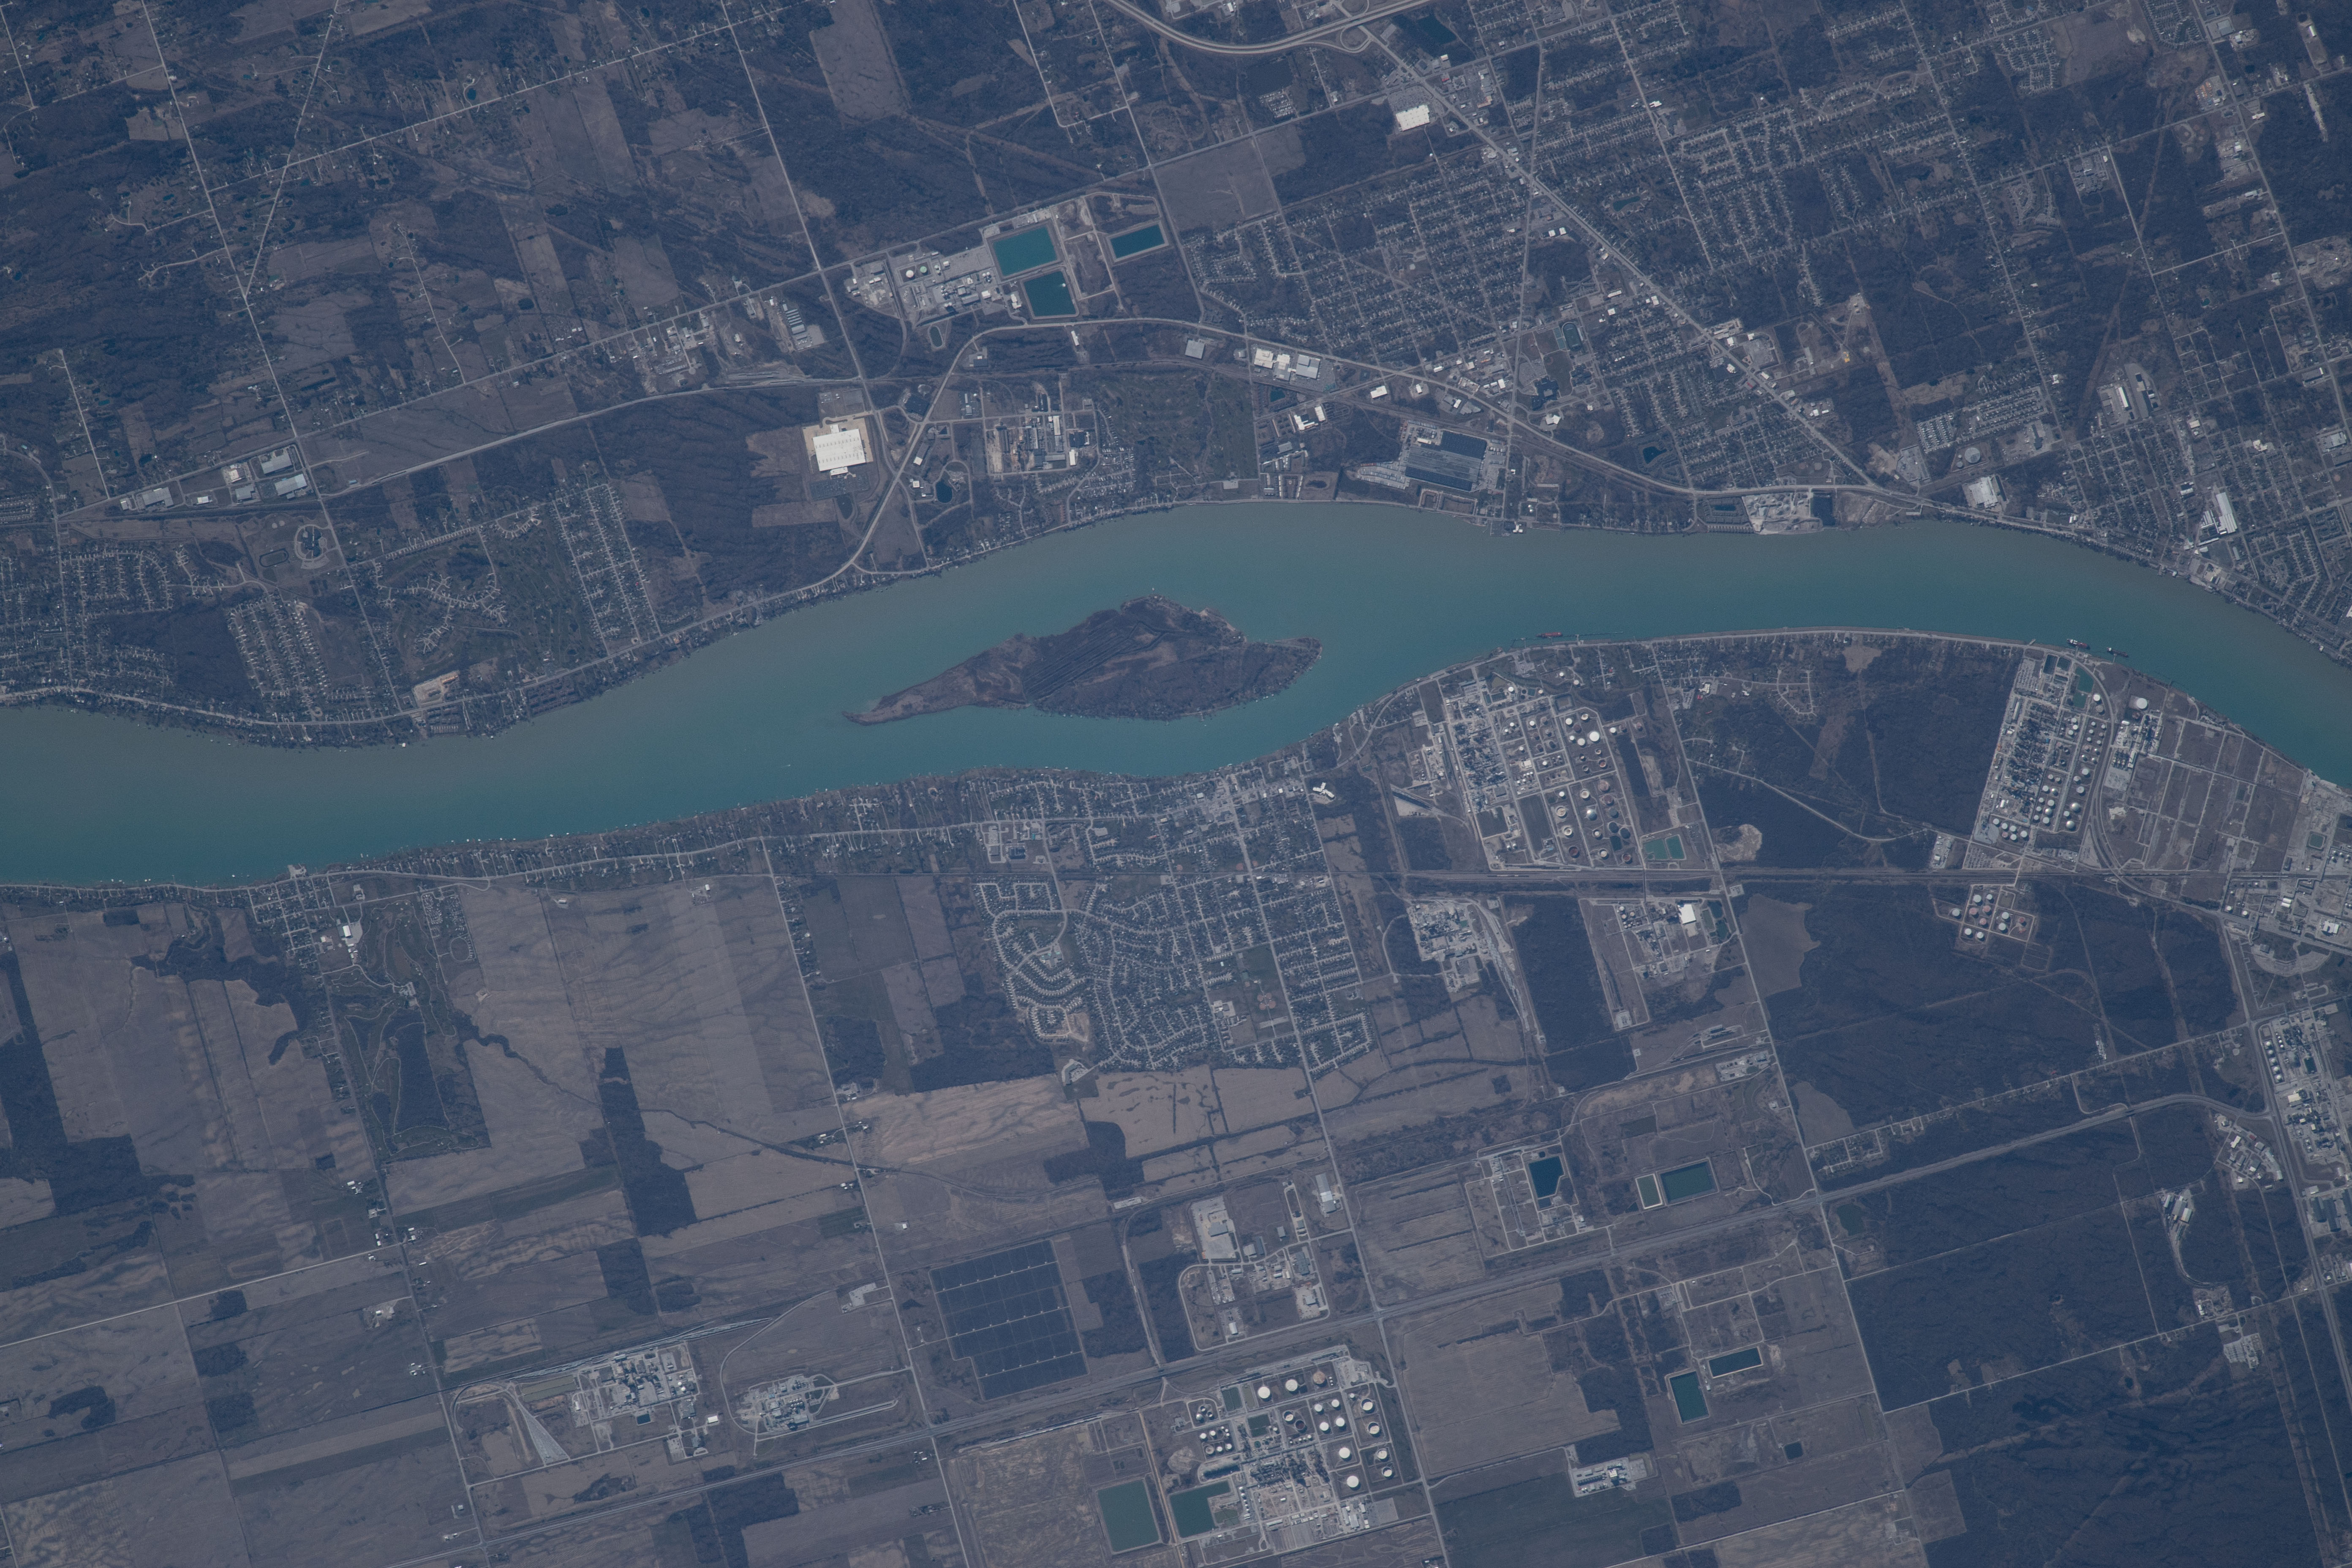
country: CANADA-O
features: MARYSVILLE, CORUNNA, ST. CLAIR RIVER, STAG ISLAND, VEGETATION, FARMLANDS
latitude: 42.9
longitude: -82.5
